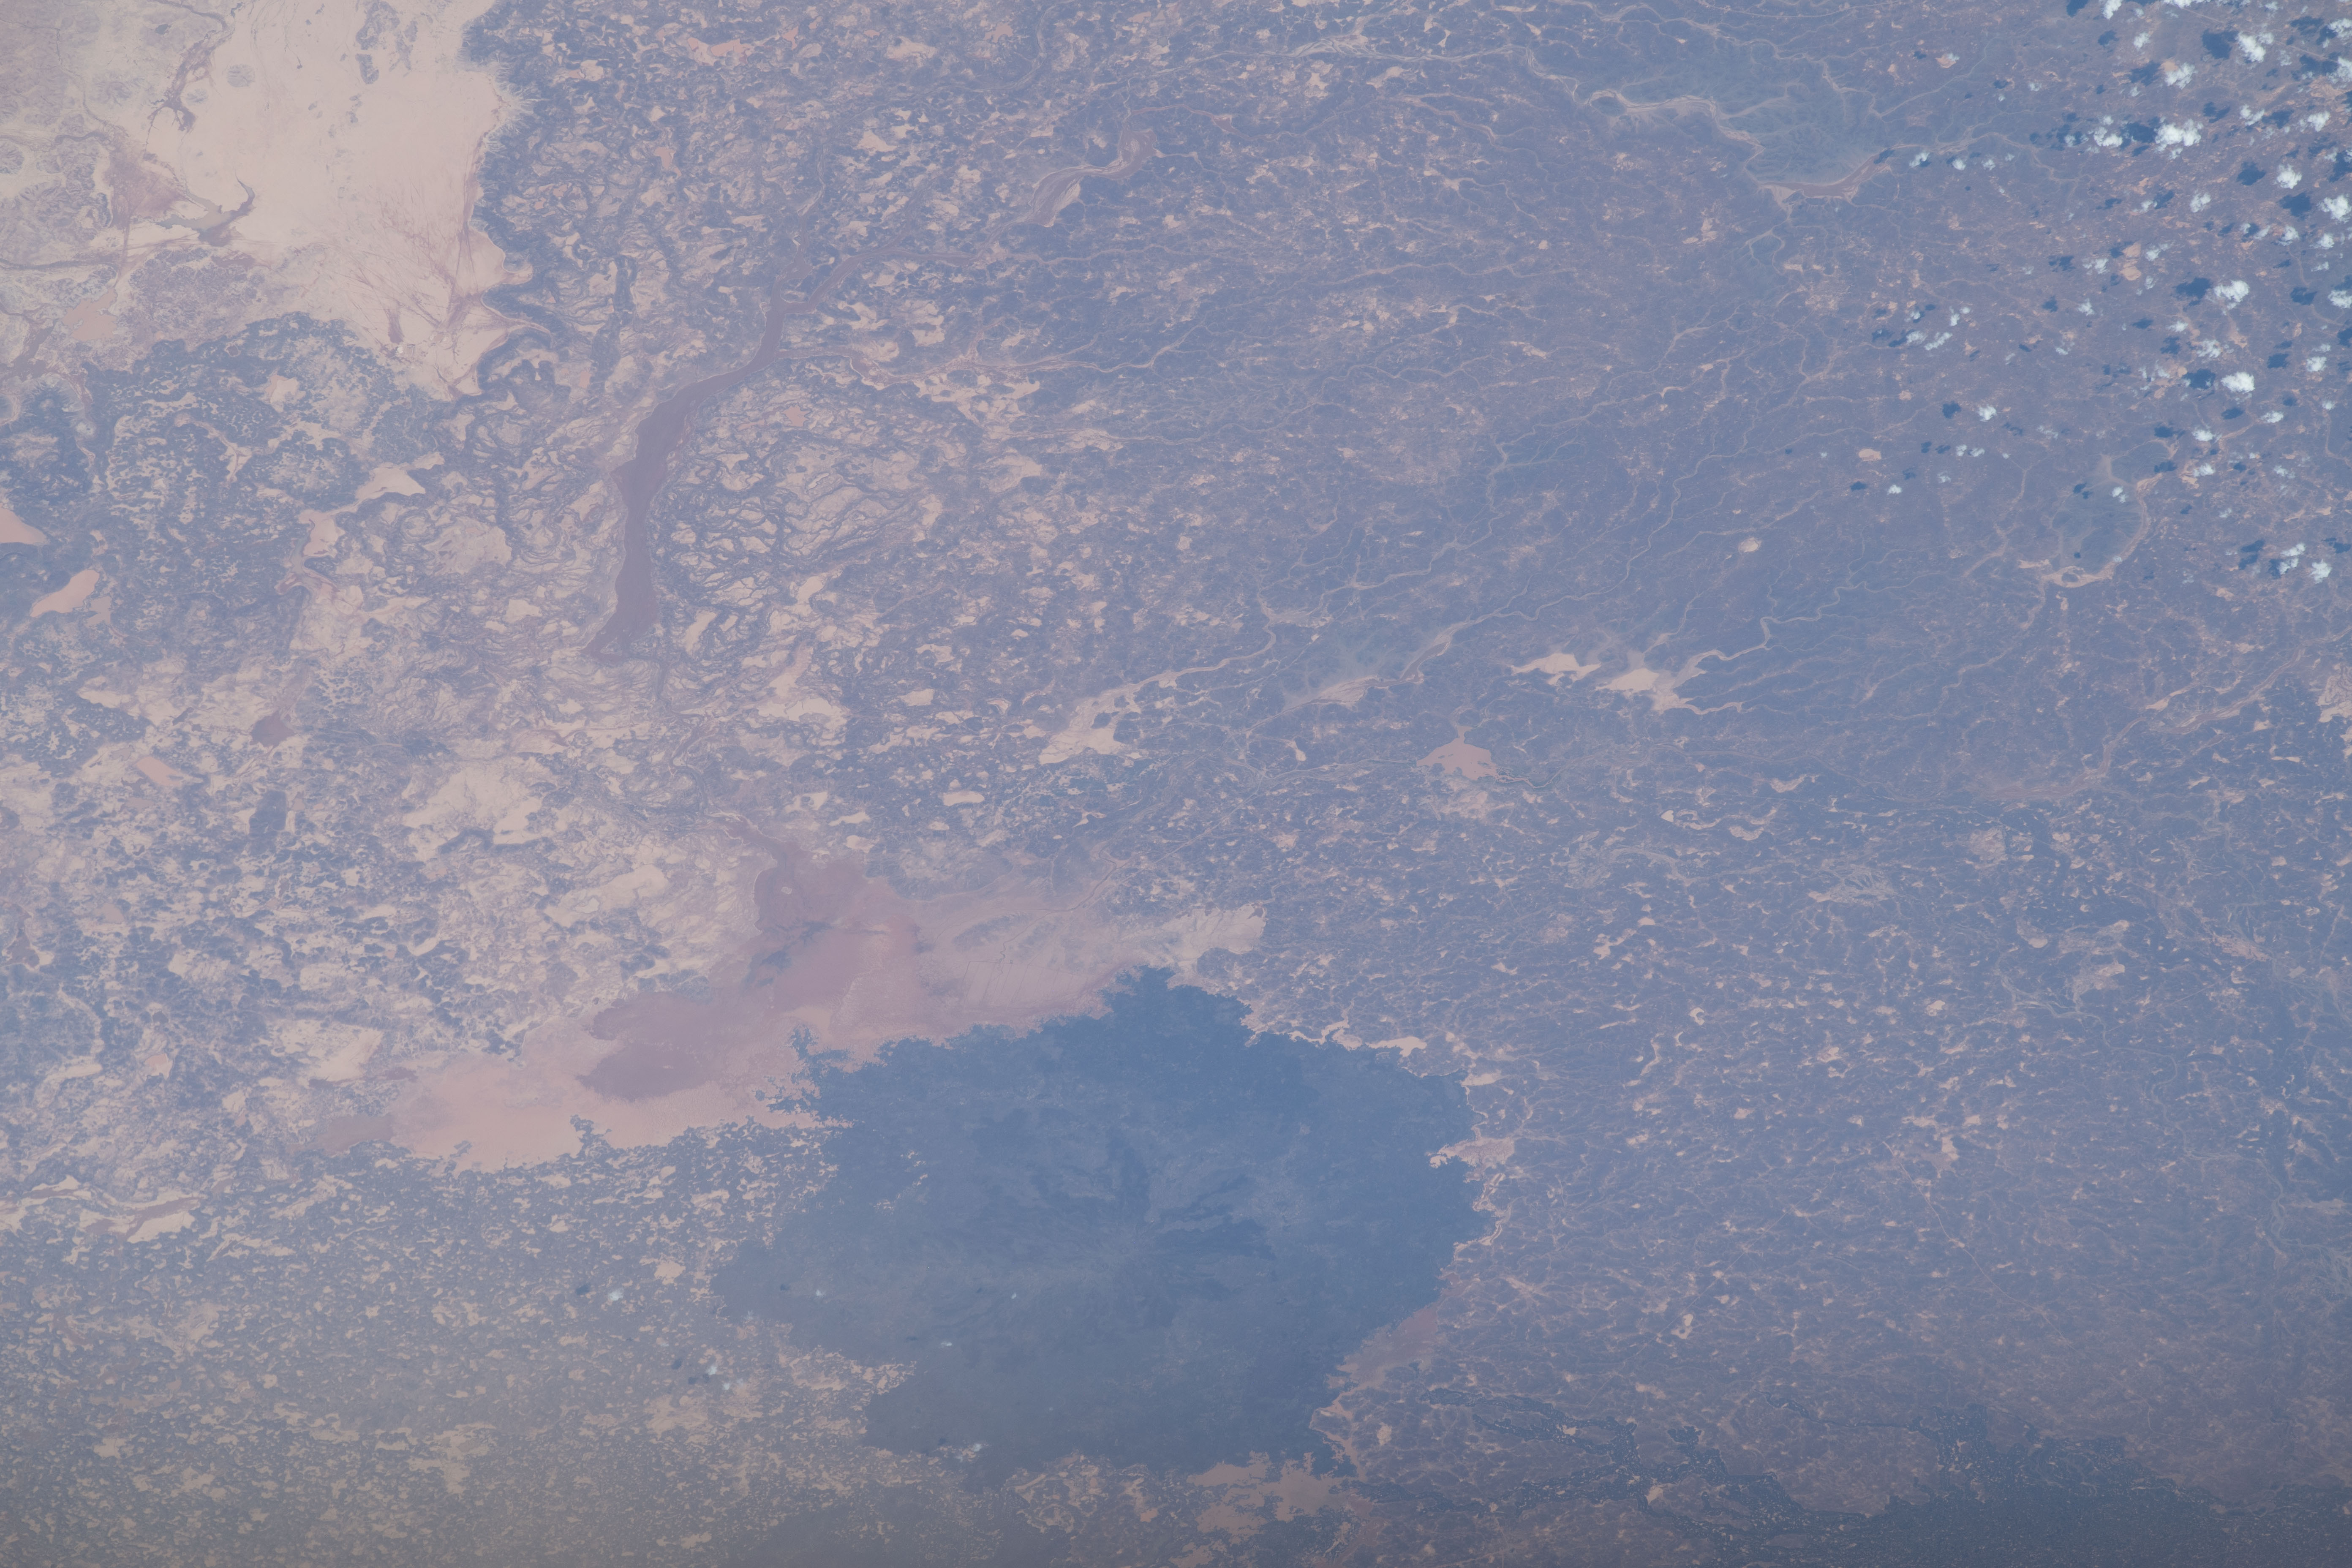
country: SYRIA
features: QAA AL BANAT SEASONAL LAKE
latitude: 32.9
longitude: 37.3
